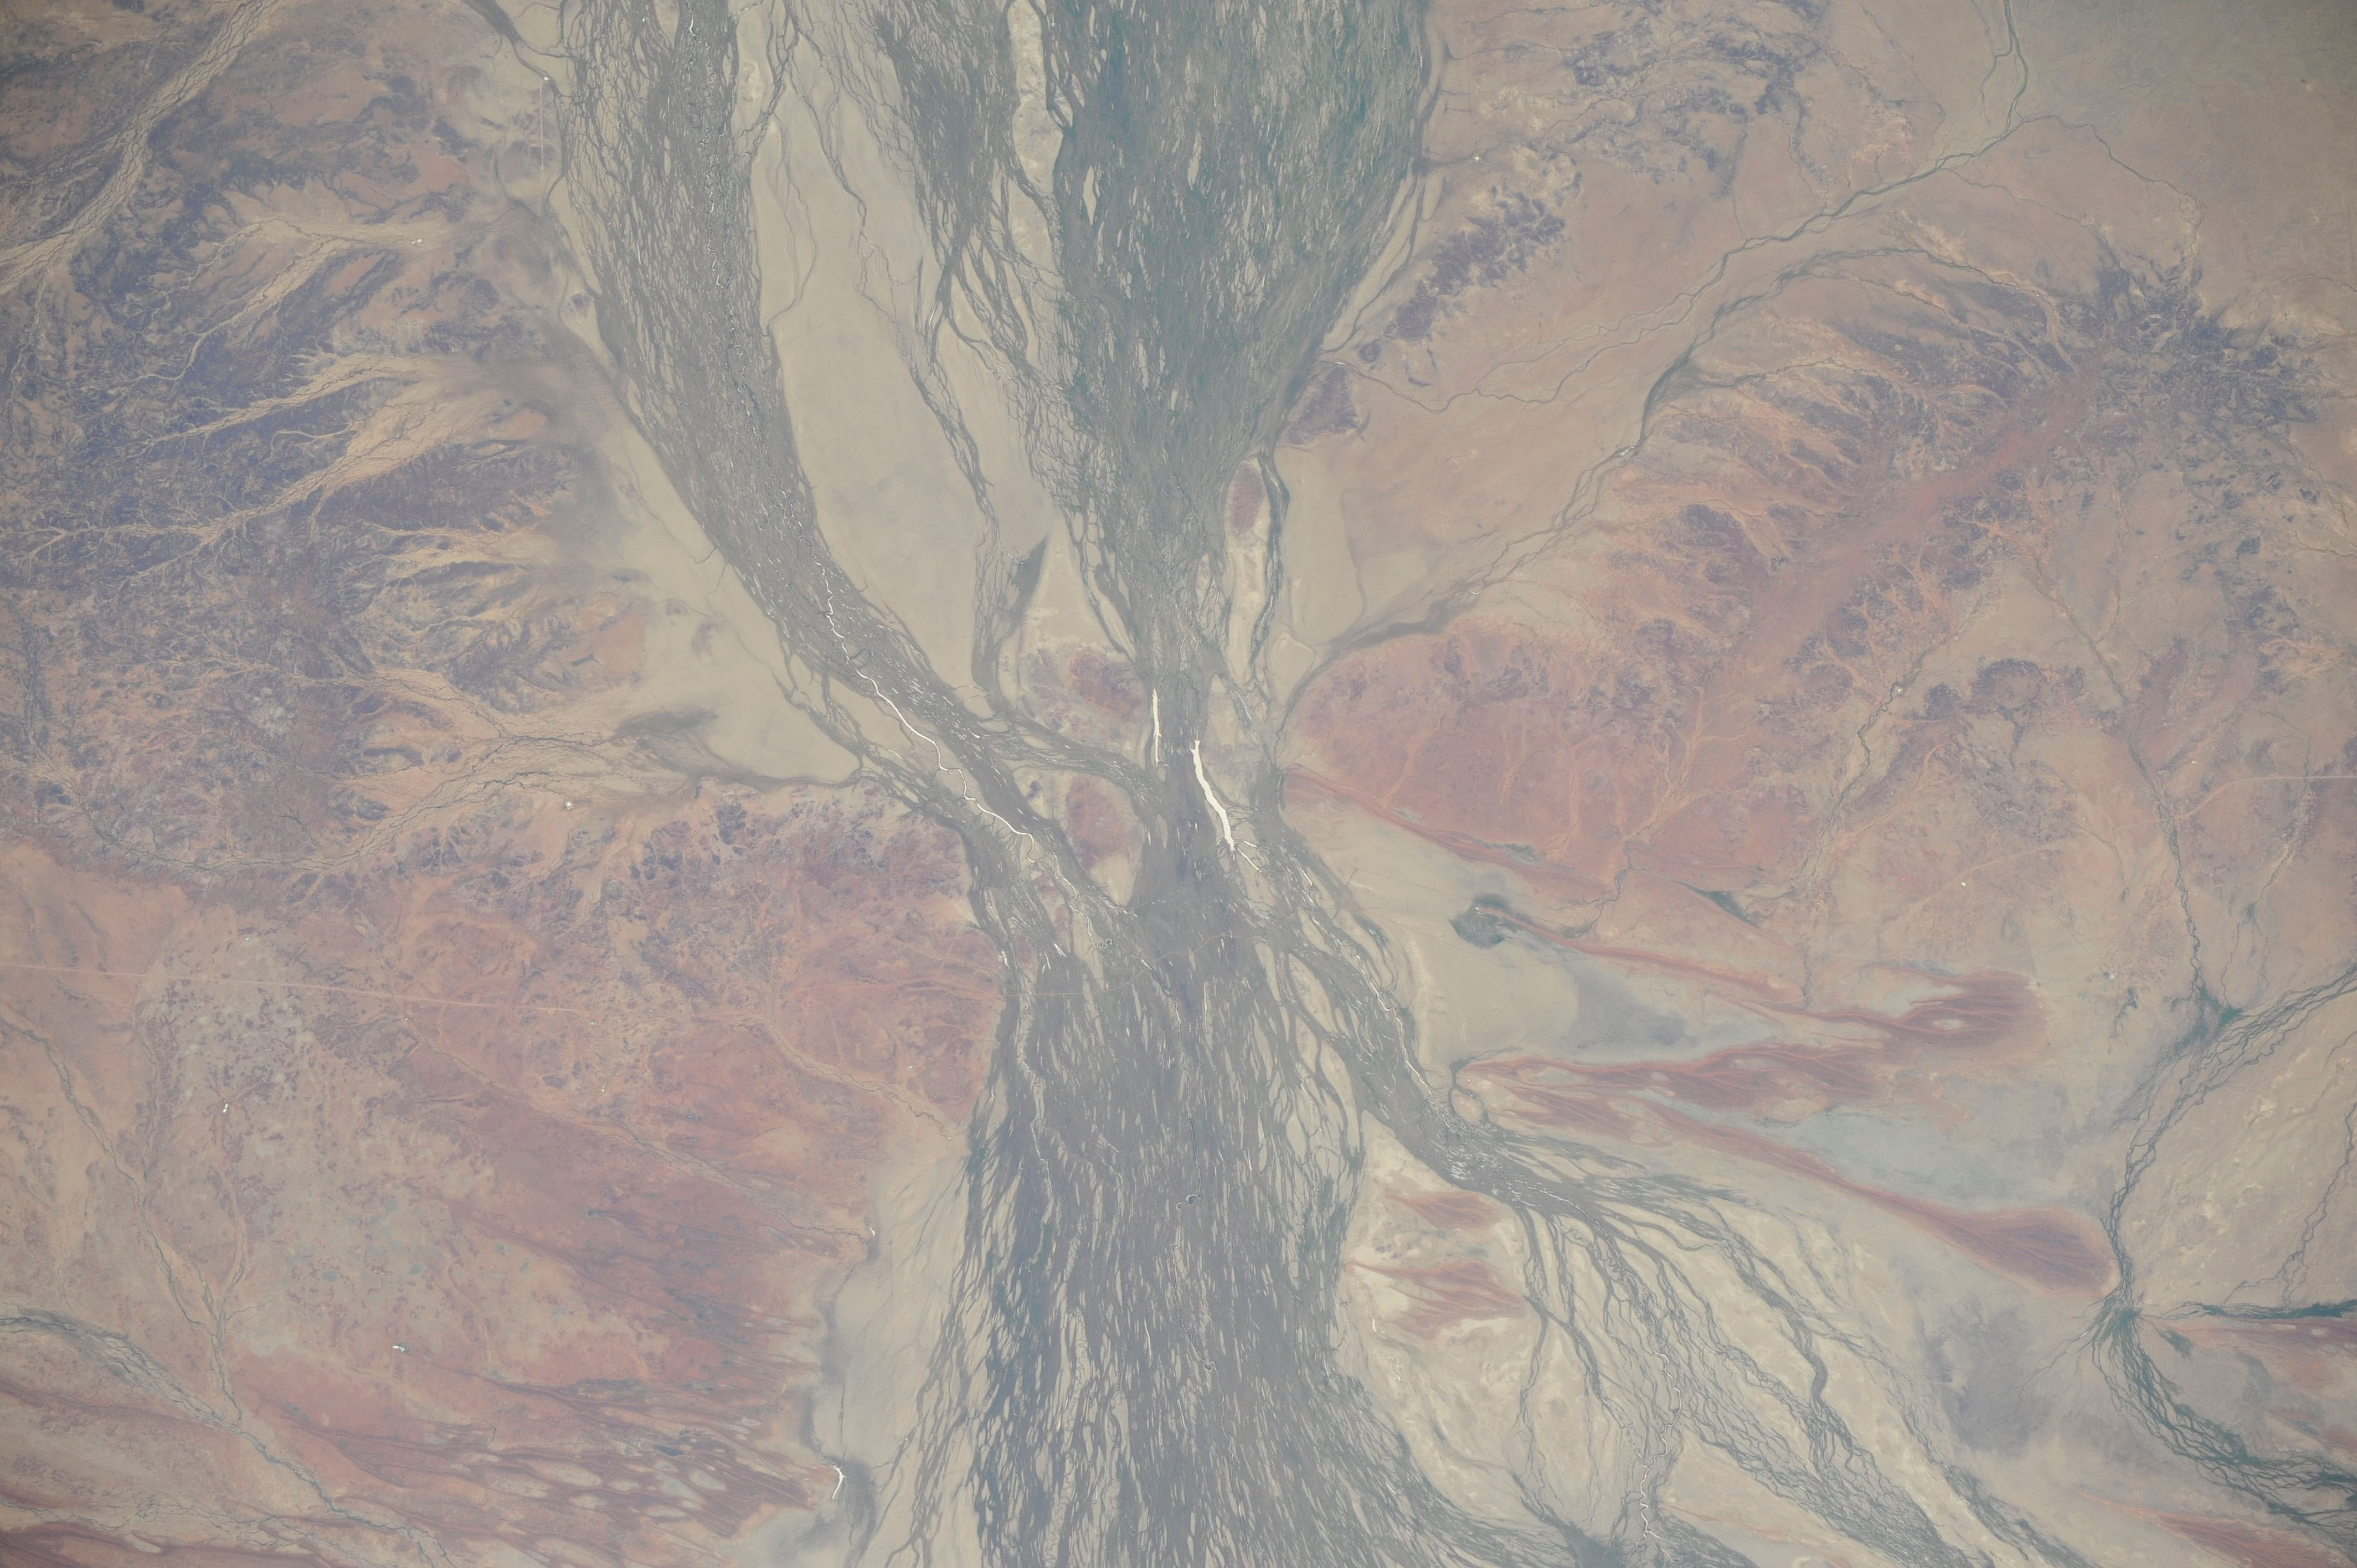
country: AUSTRALIA-Q
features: DESERT, NEURAQULLY WATERHOLE, MOUNTAINS
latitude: -24.8
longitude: 140.6
